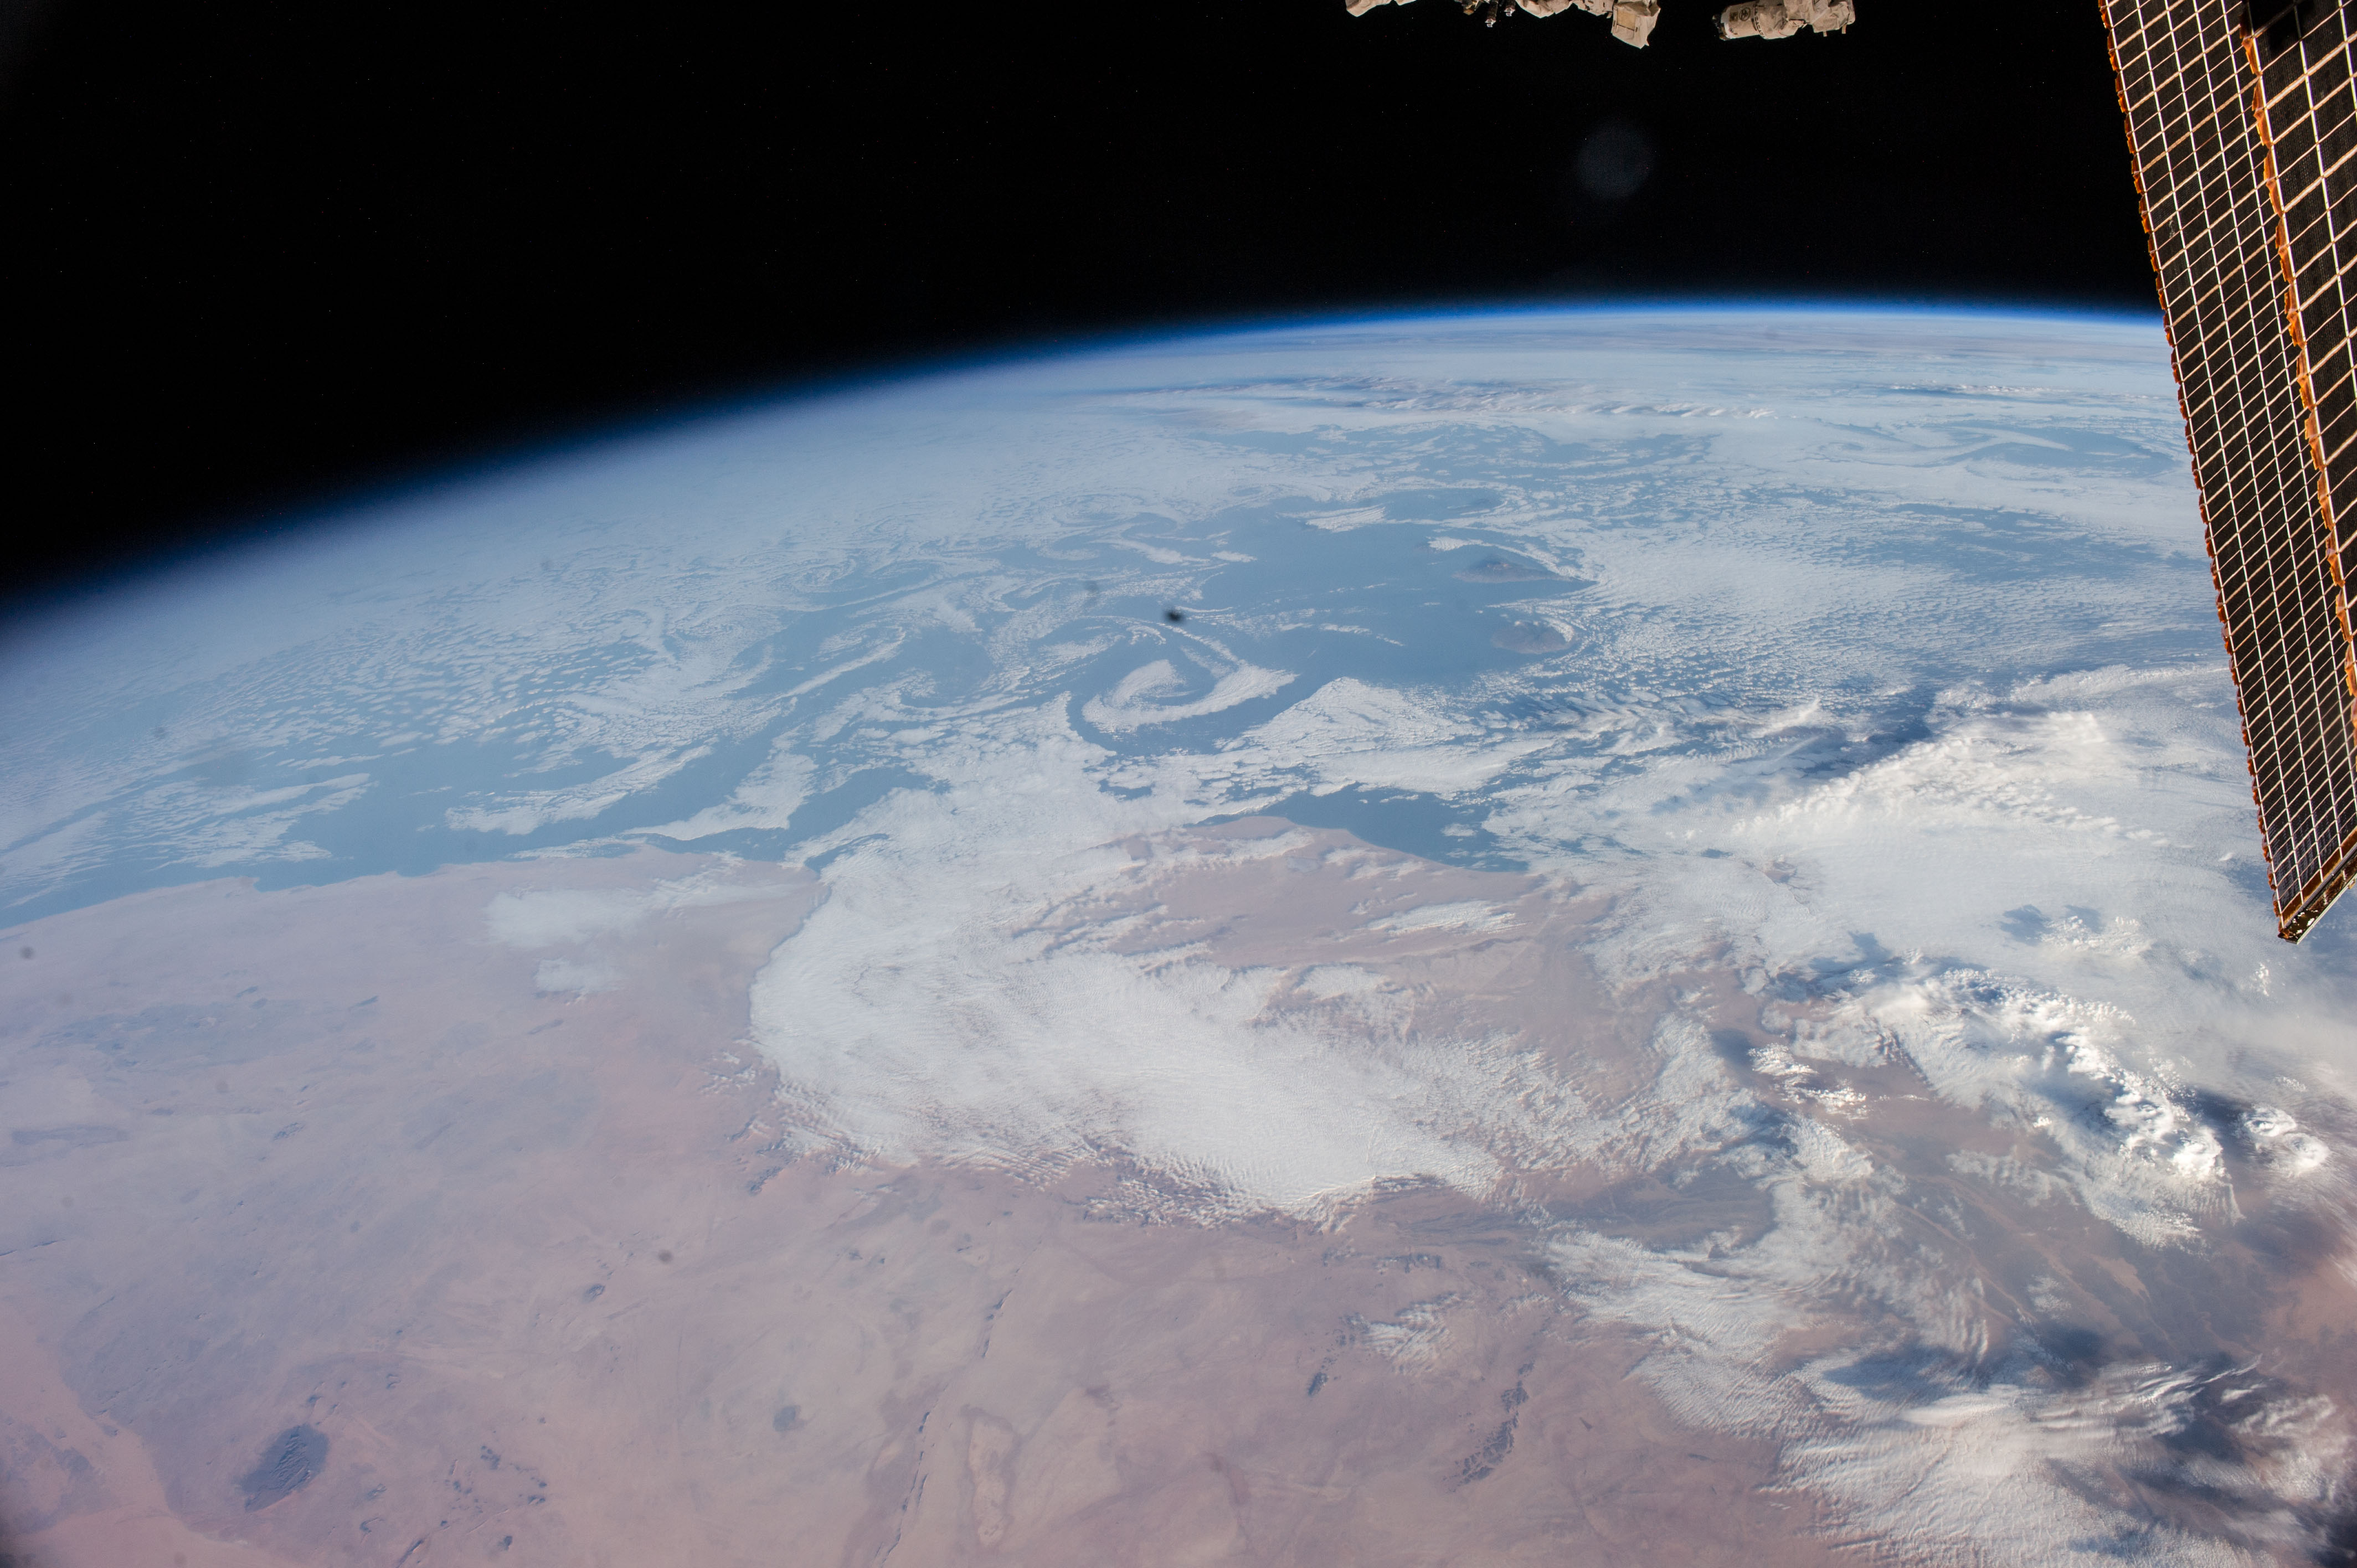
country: WESTERN_SAHARA
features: WESTERN SAHARA COAST, PICO DEL TEIDE, THE CANARIAN ISLANDS, ATLANTIC OCEAN, EARTH LIMB
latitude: 26.1
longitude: -14.9
